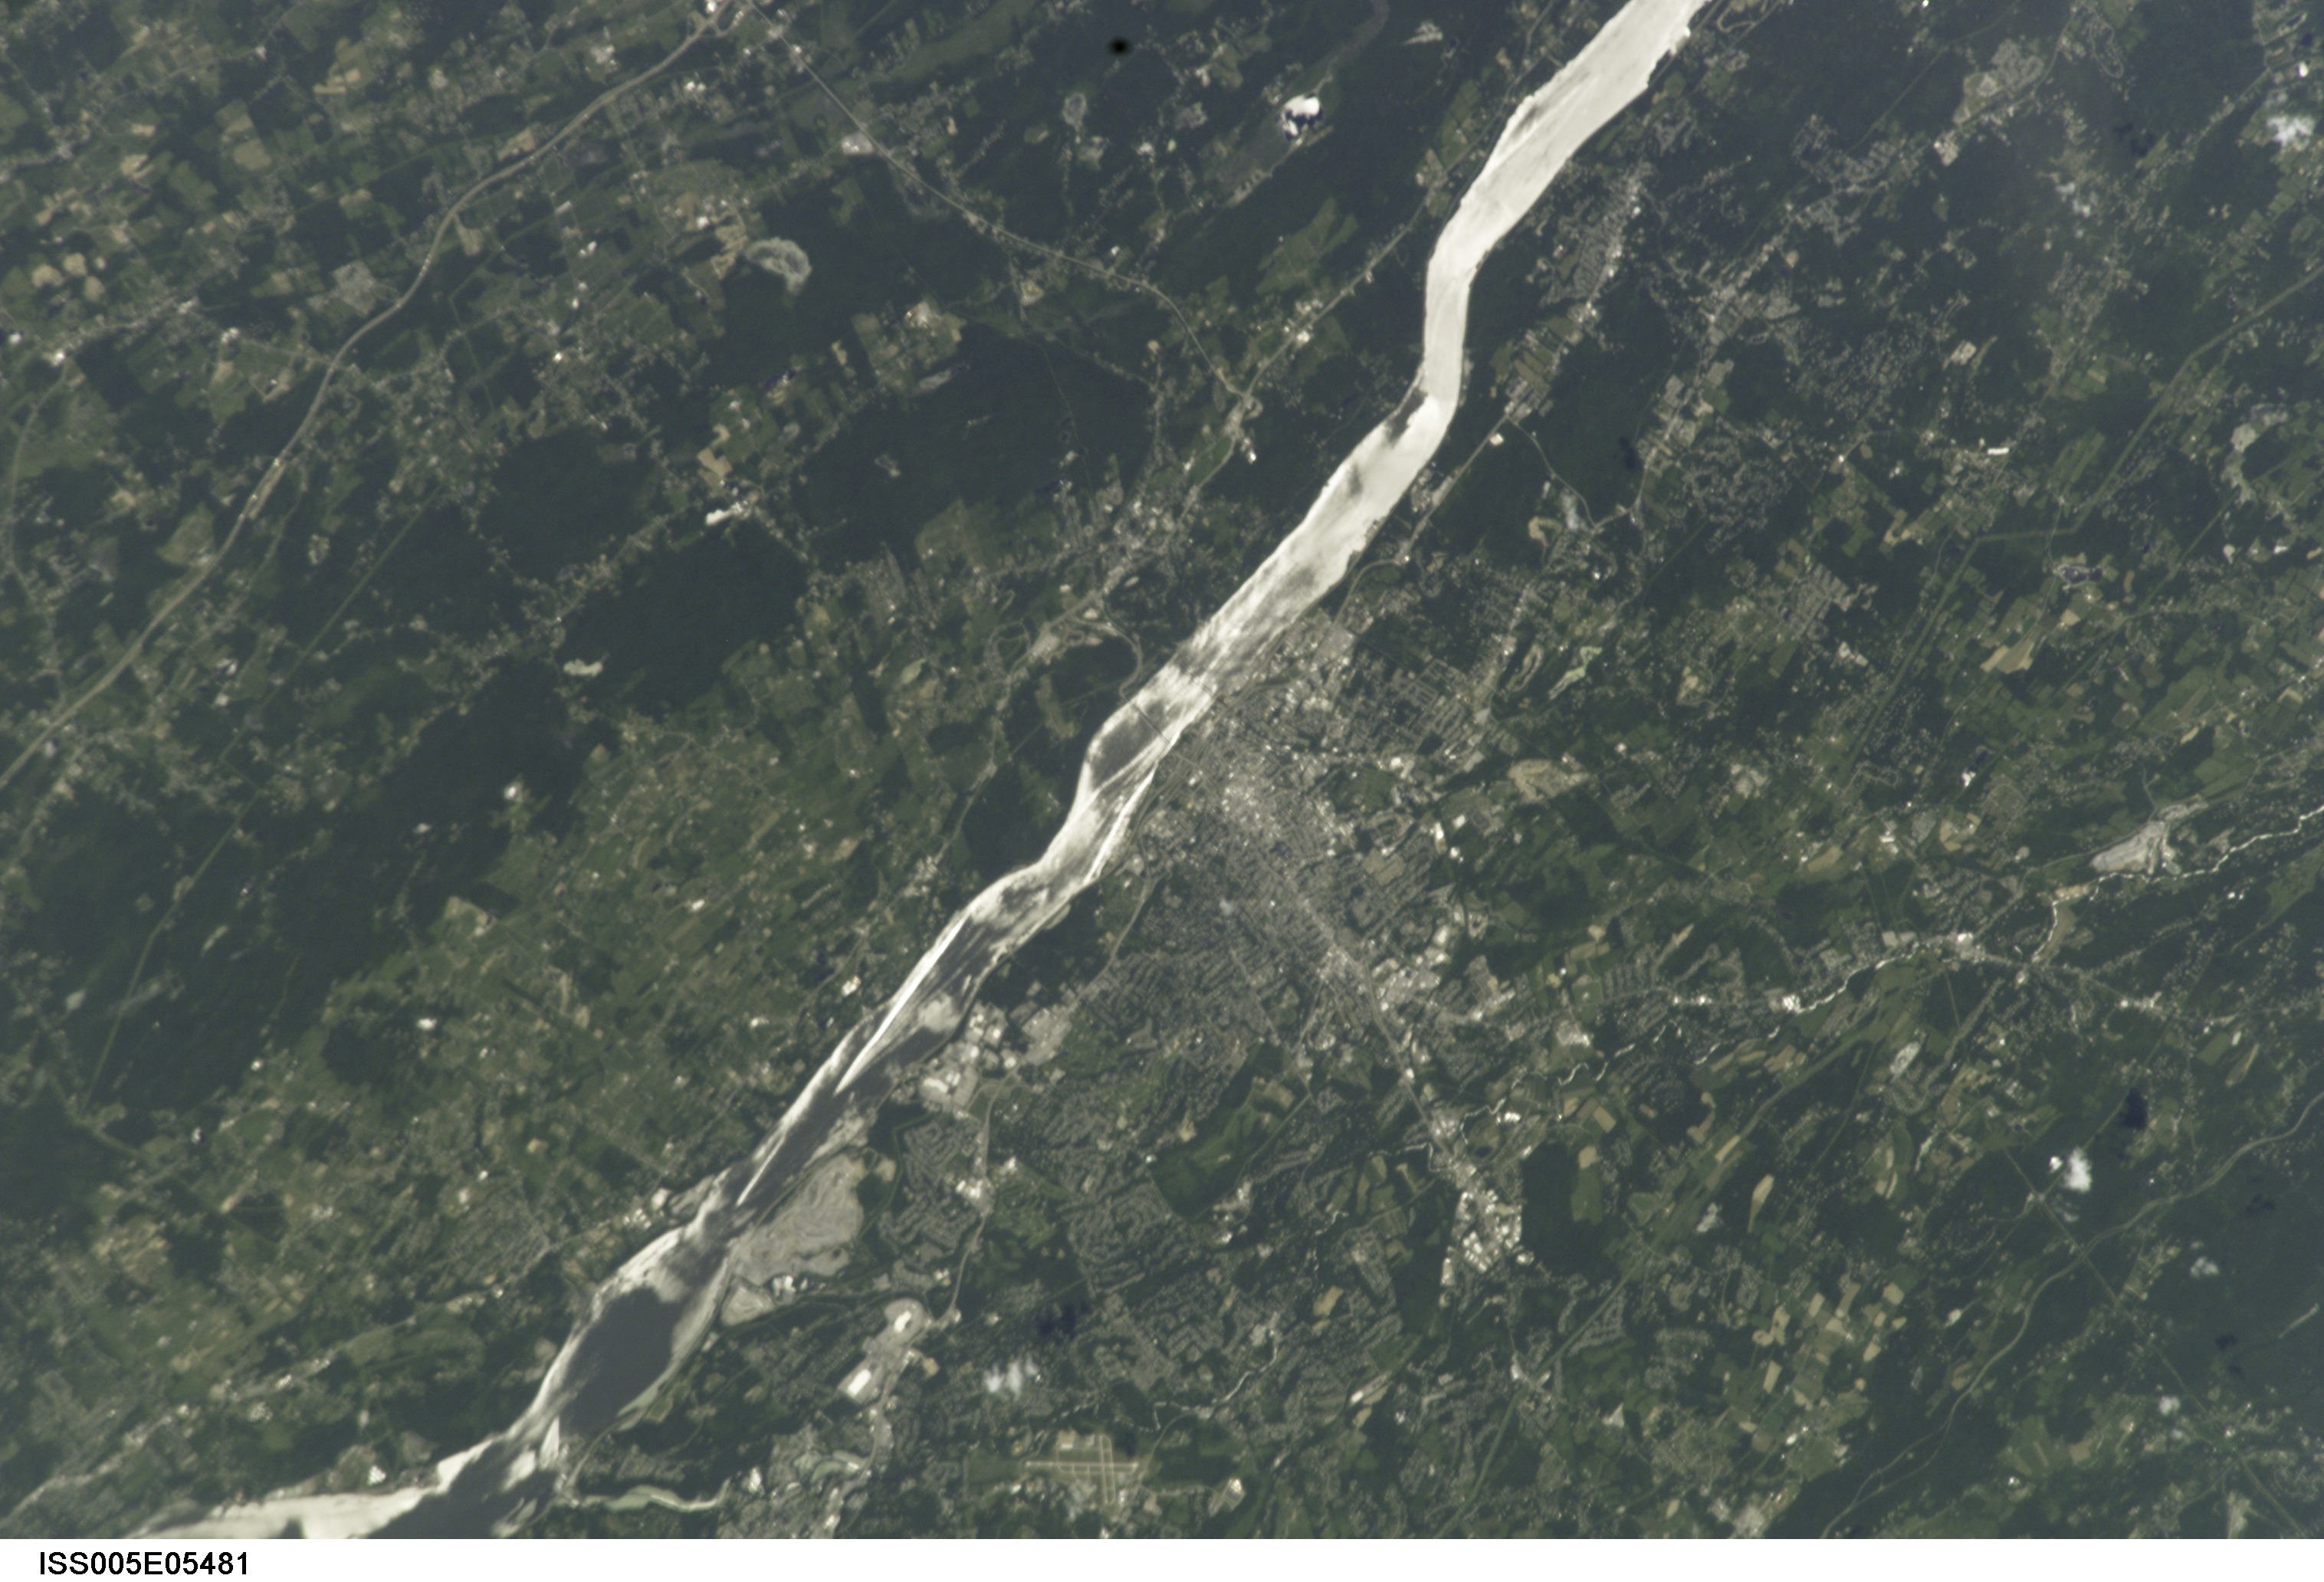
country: USA-NEW YORK
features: HUDSON R., POUGHKEEPSIE
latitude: 41.5
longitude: -74.0
